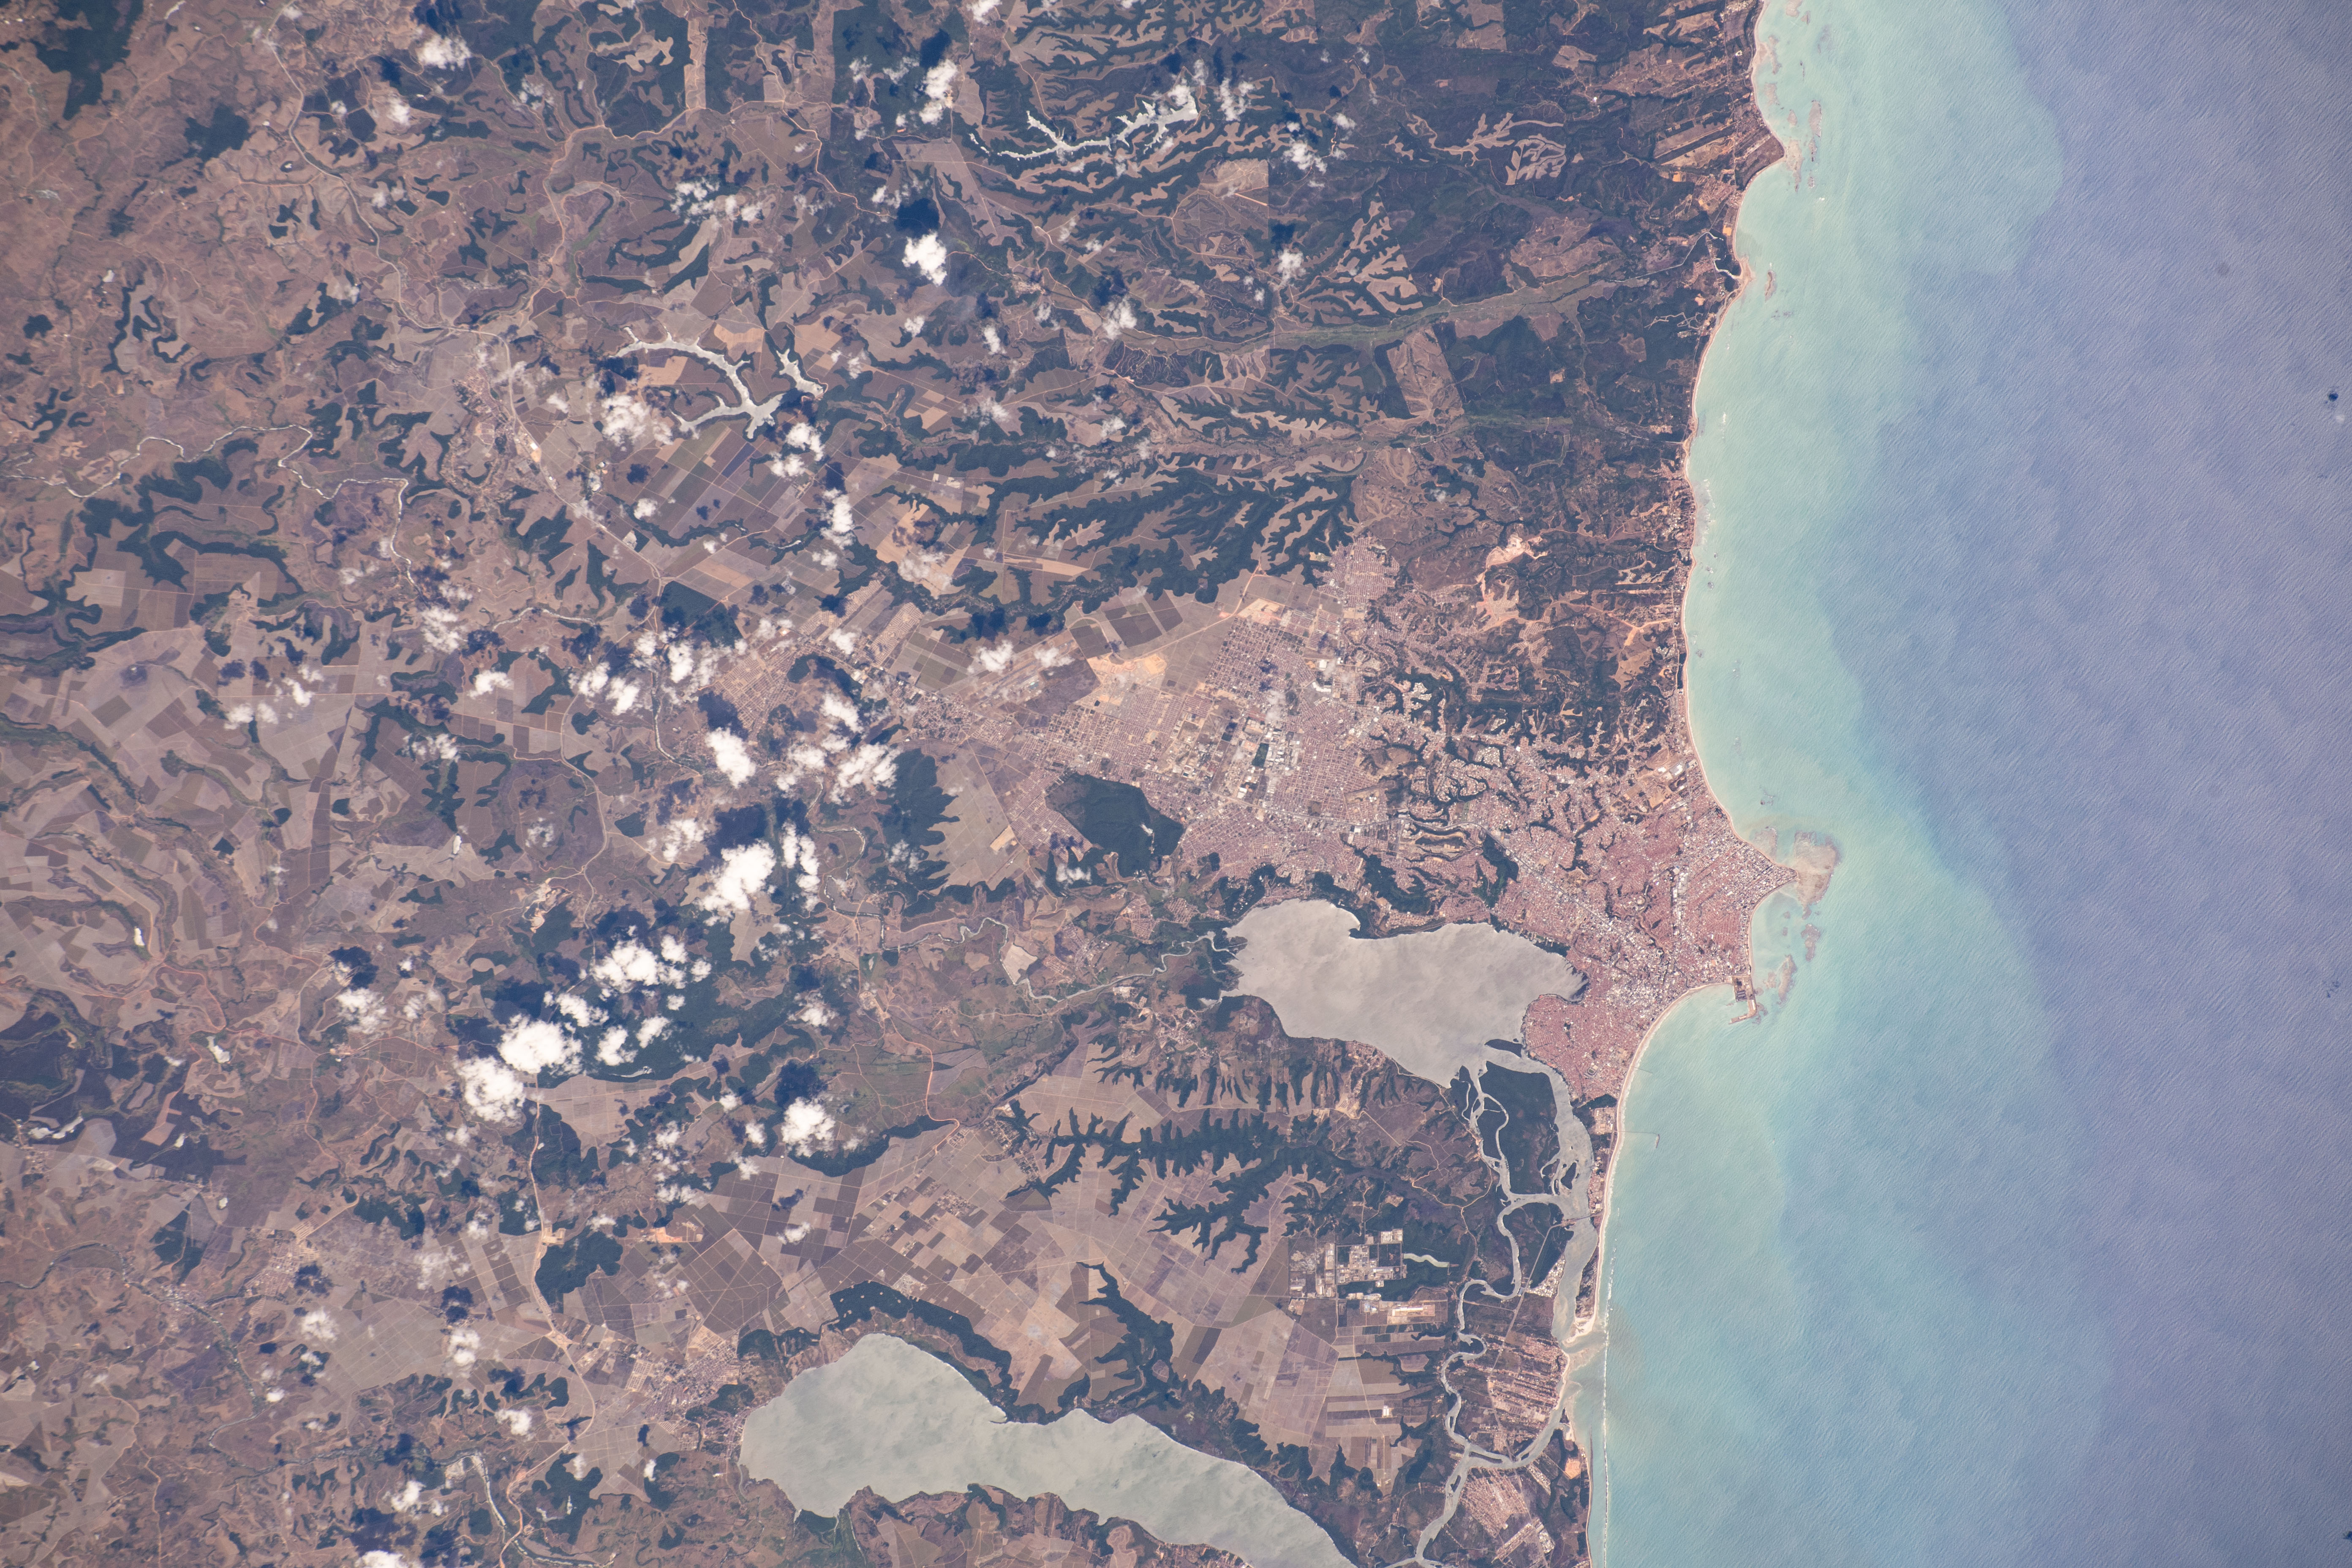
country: BRAZIL
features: MUNDAU LAGOON, MACEIO
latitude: -9.6
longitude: -35.8
